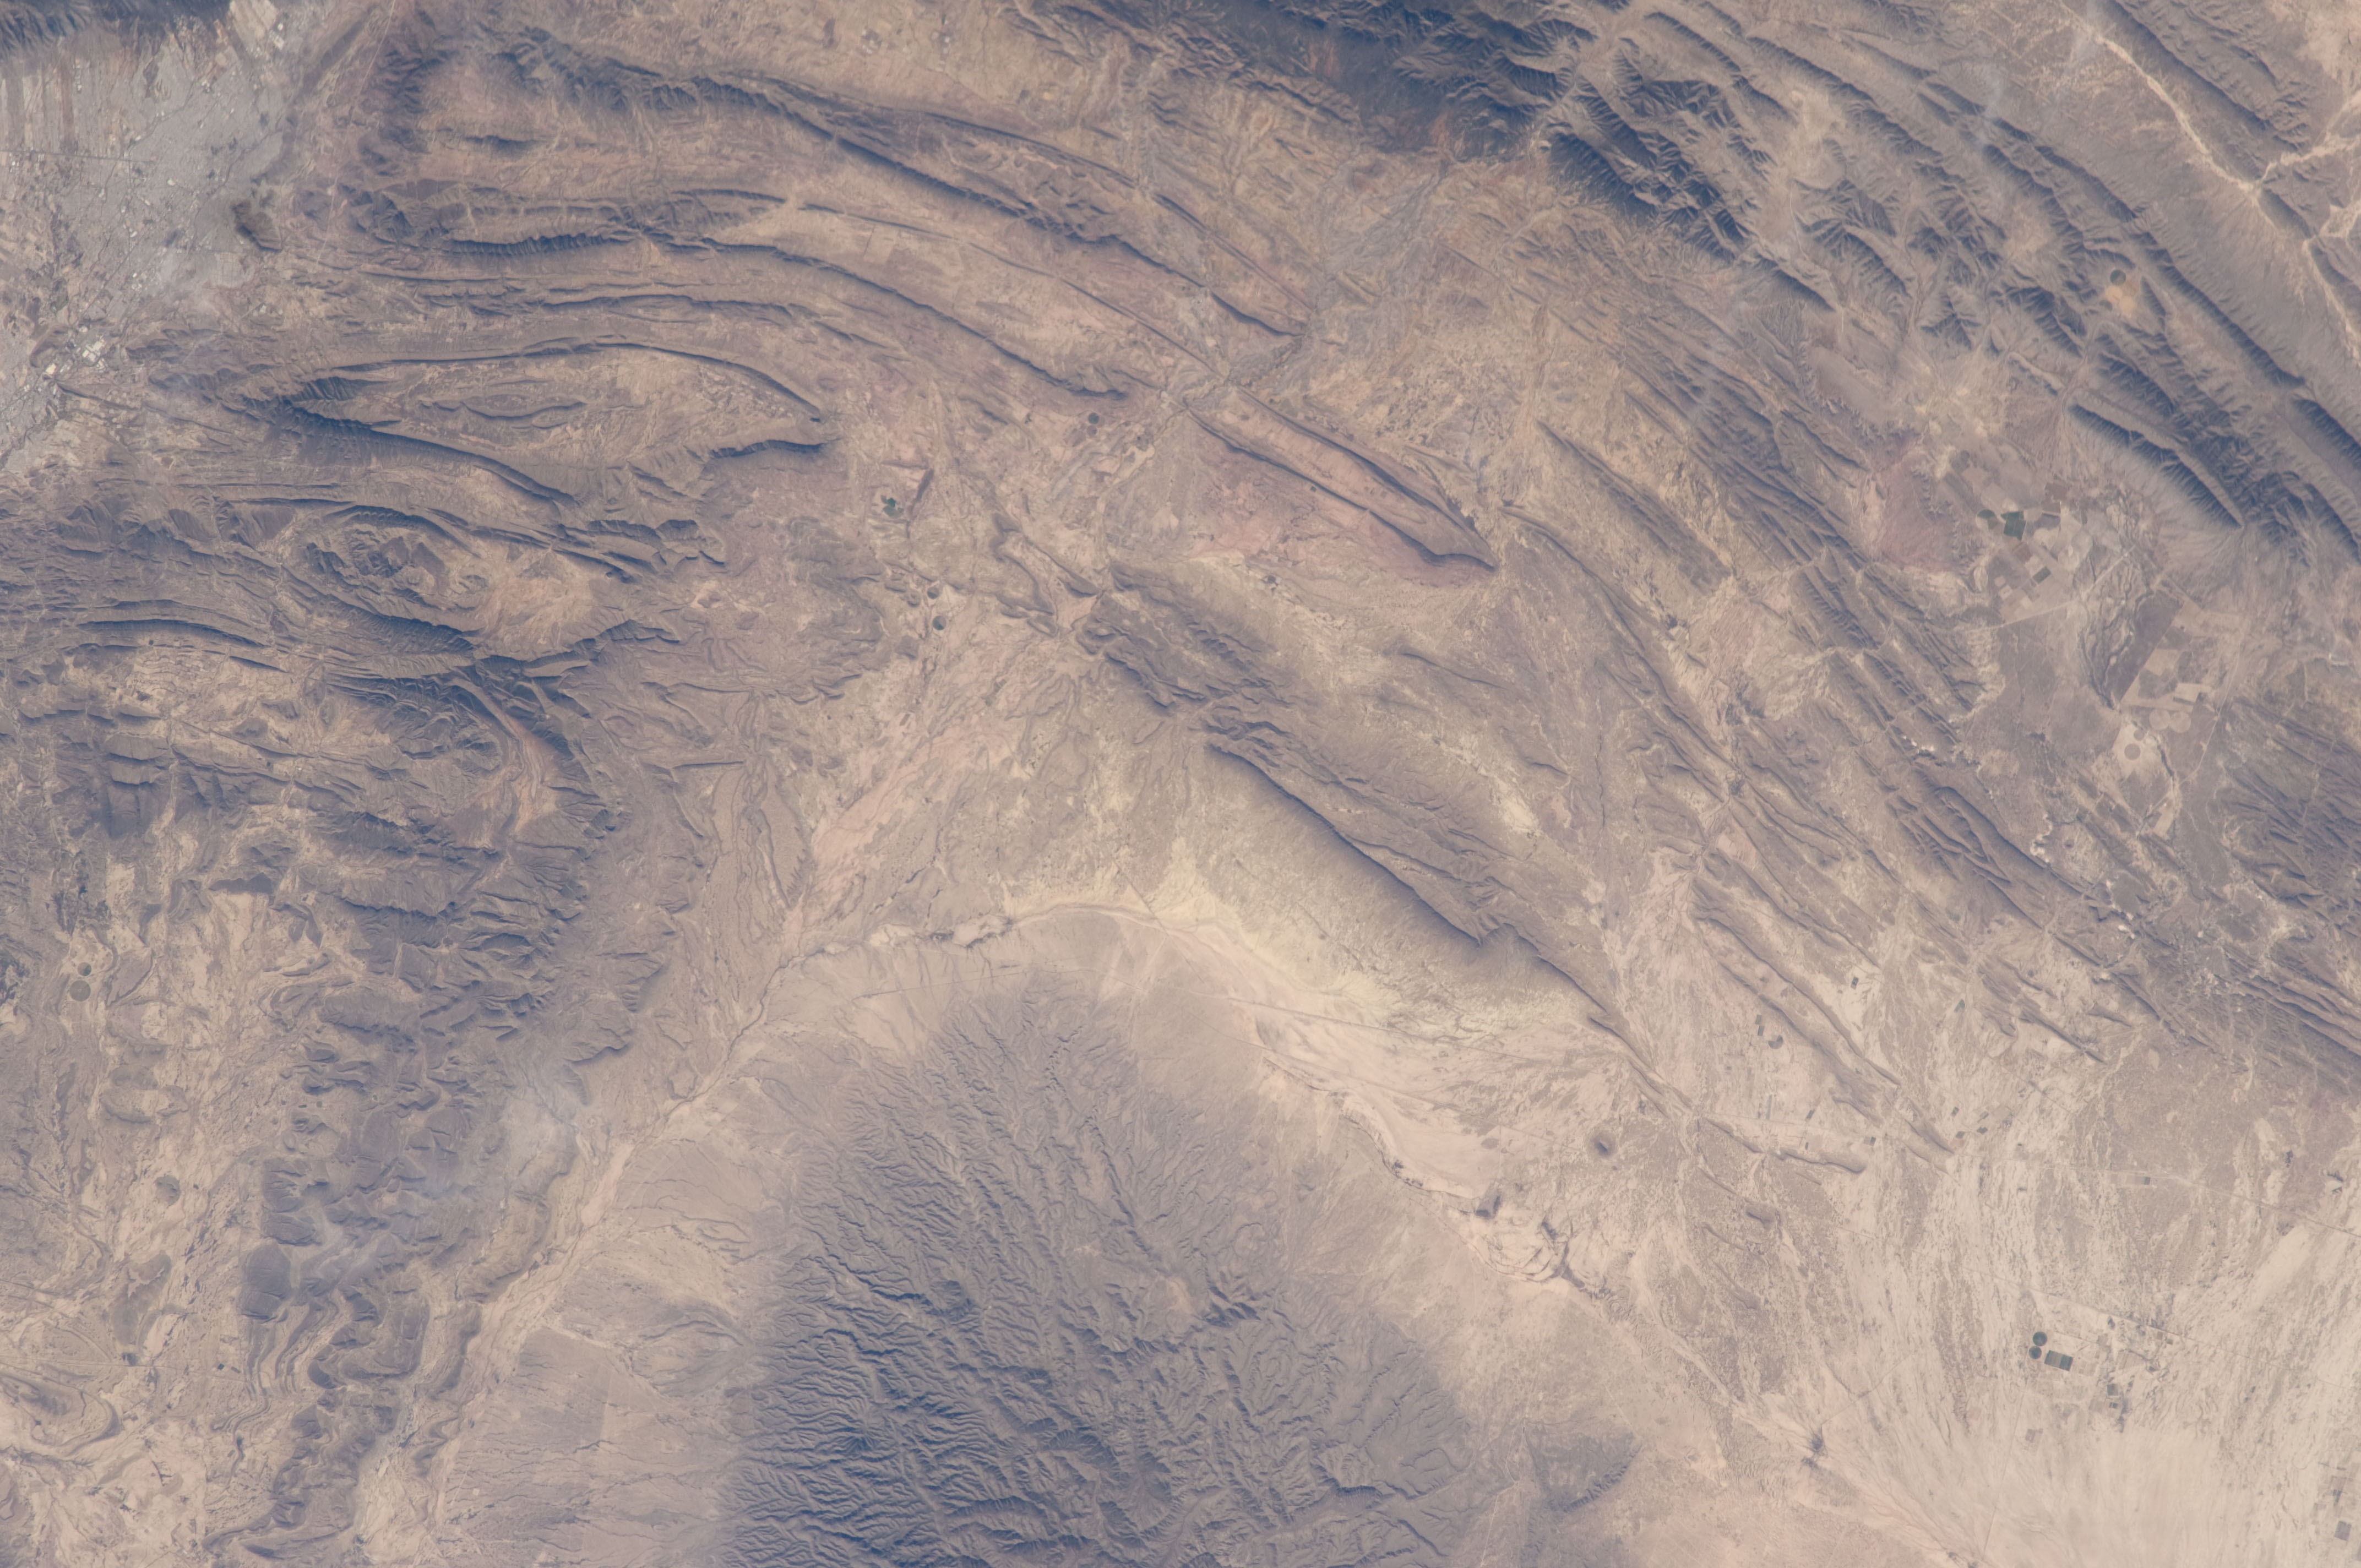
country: MEXICO
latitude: 25.6
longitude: -101.5
